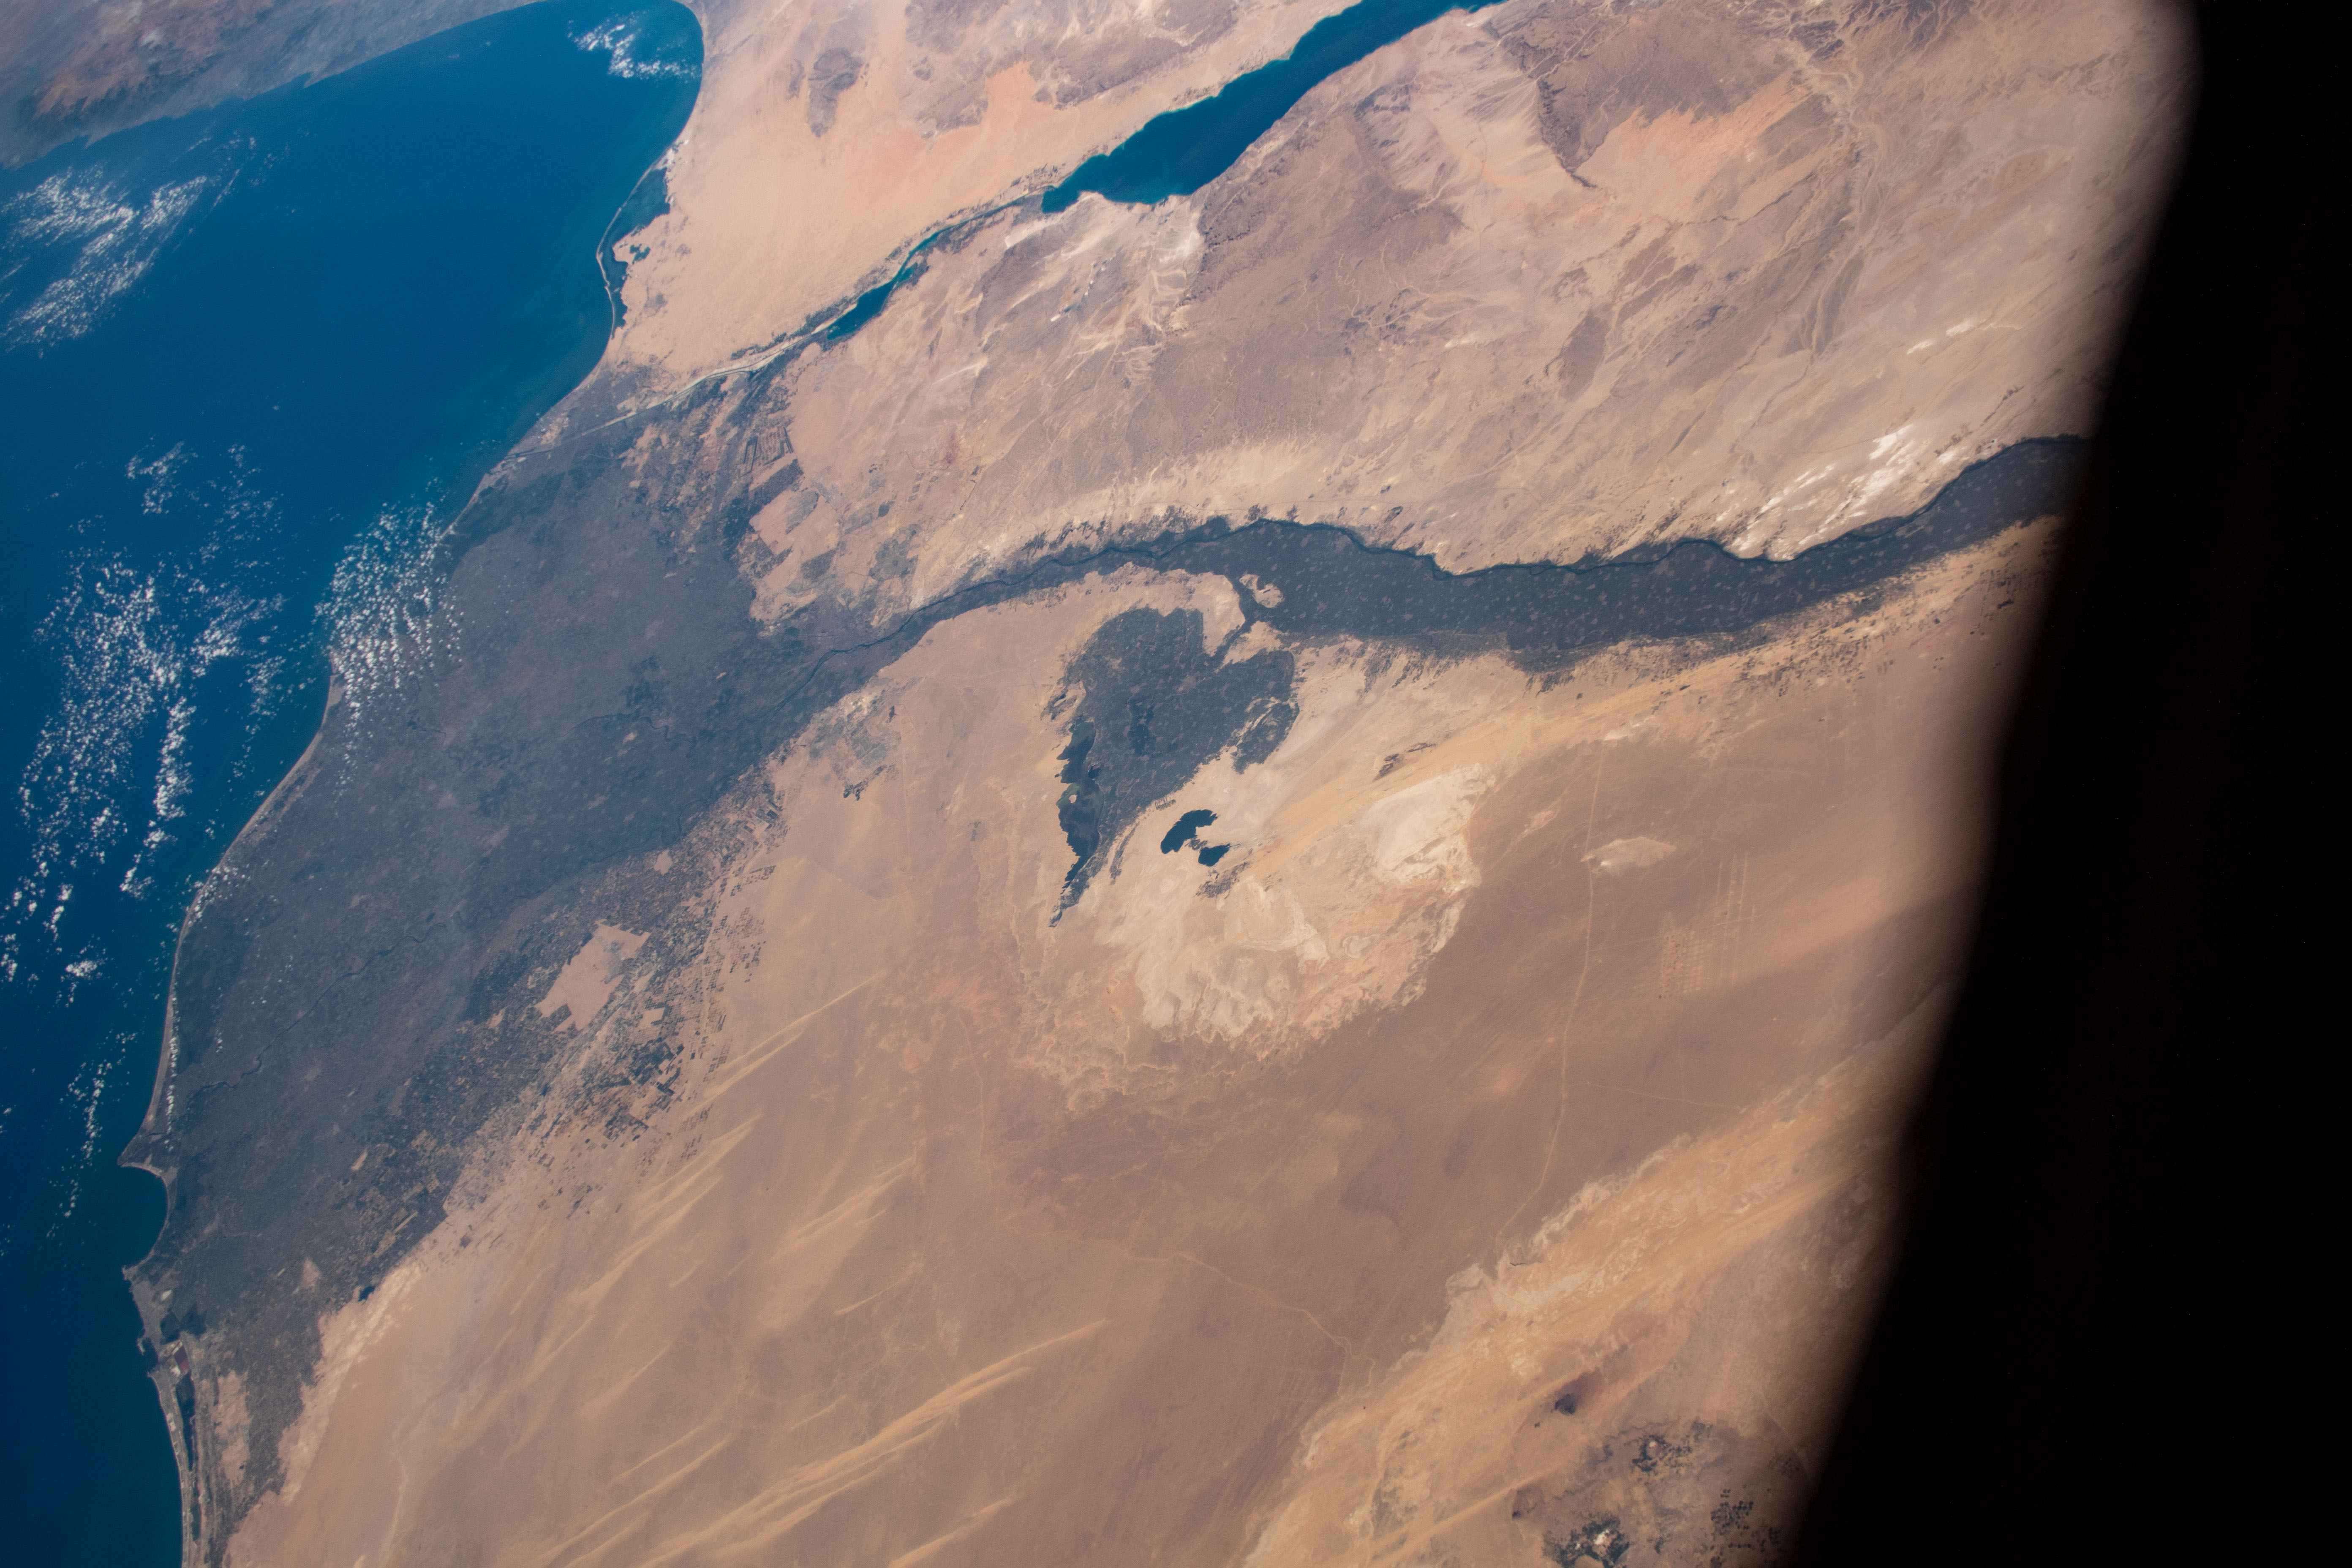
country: EGYPT
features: NILE DELTA, FAIYUM, MENIA, GULF OF SUEZ
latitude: 29.5
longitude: 30.5
